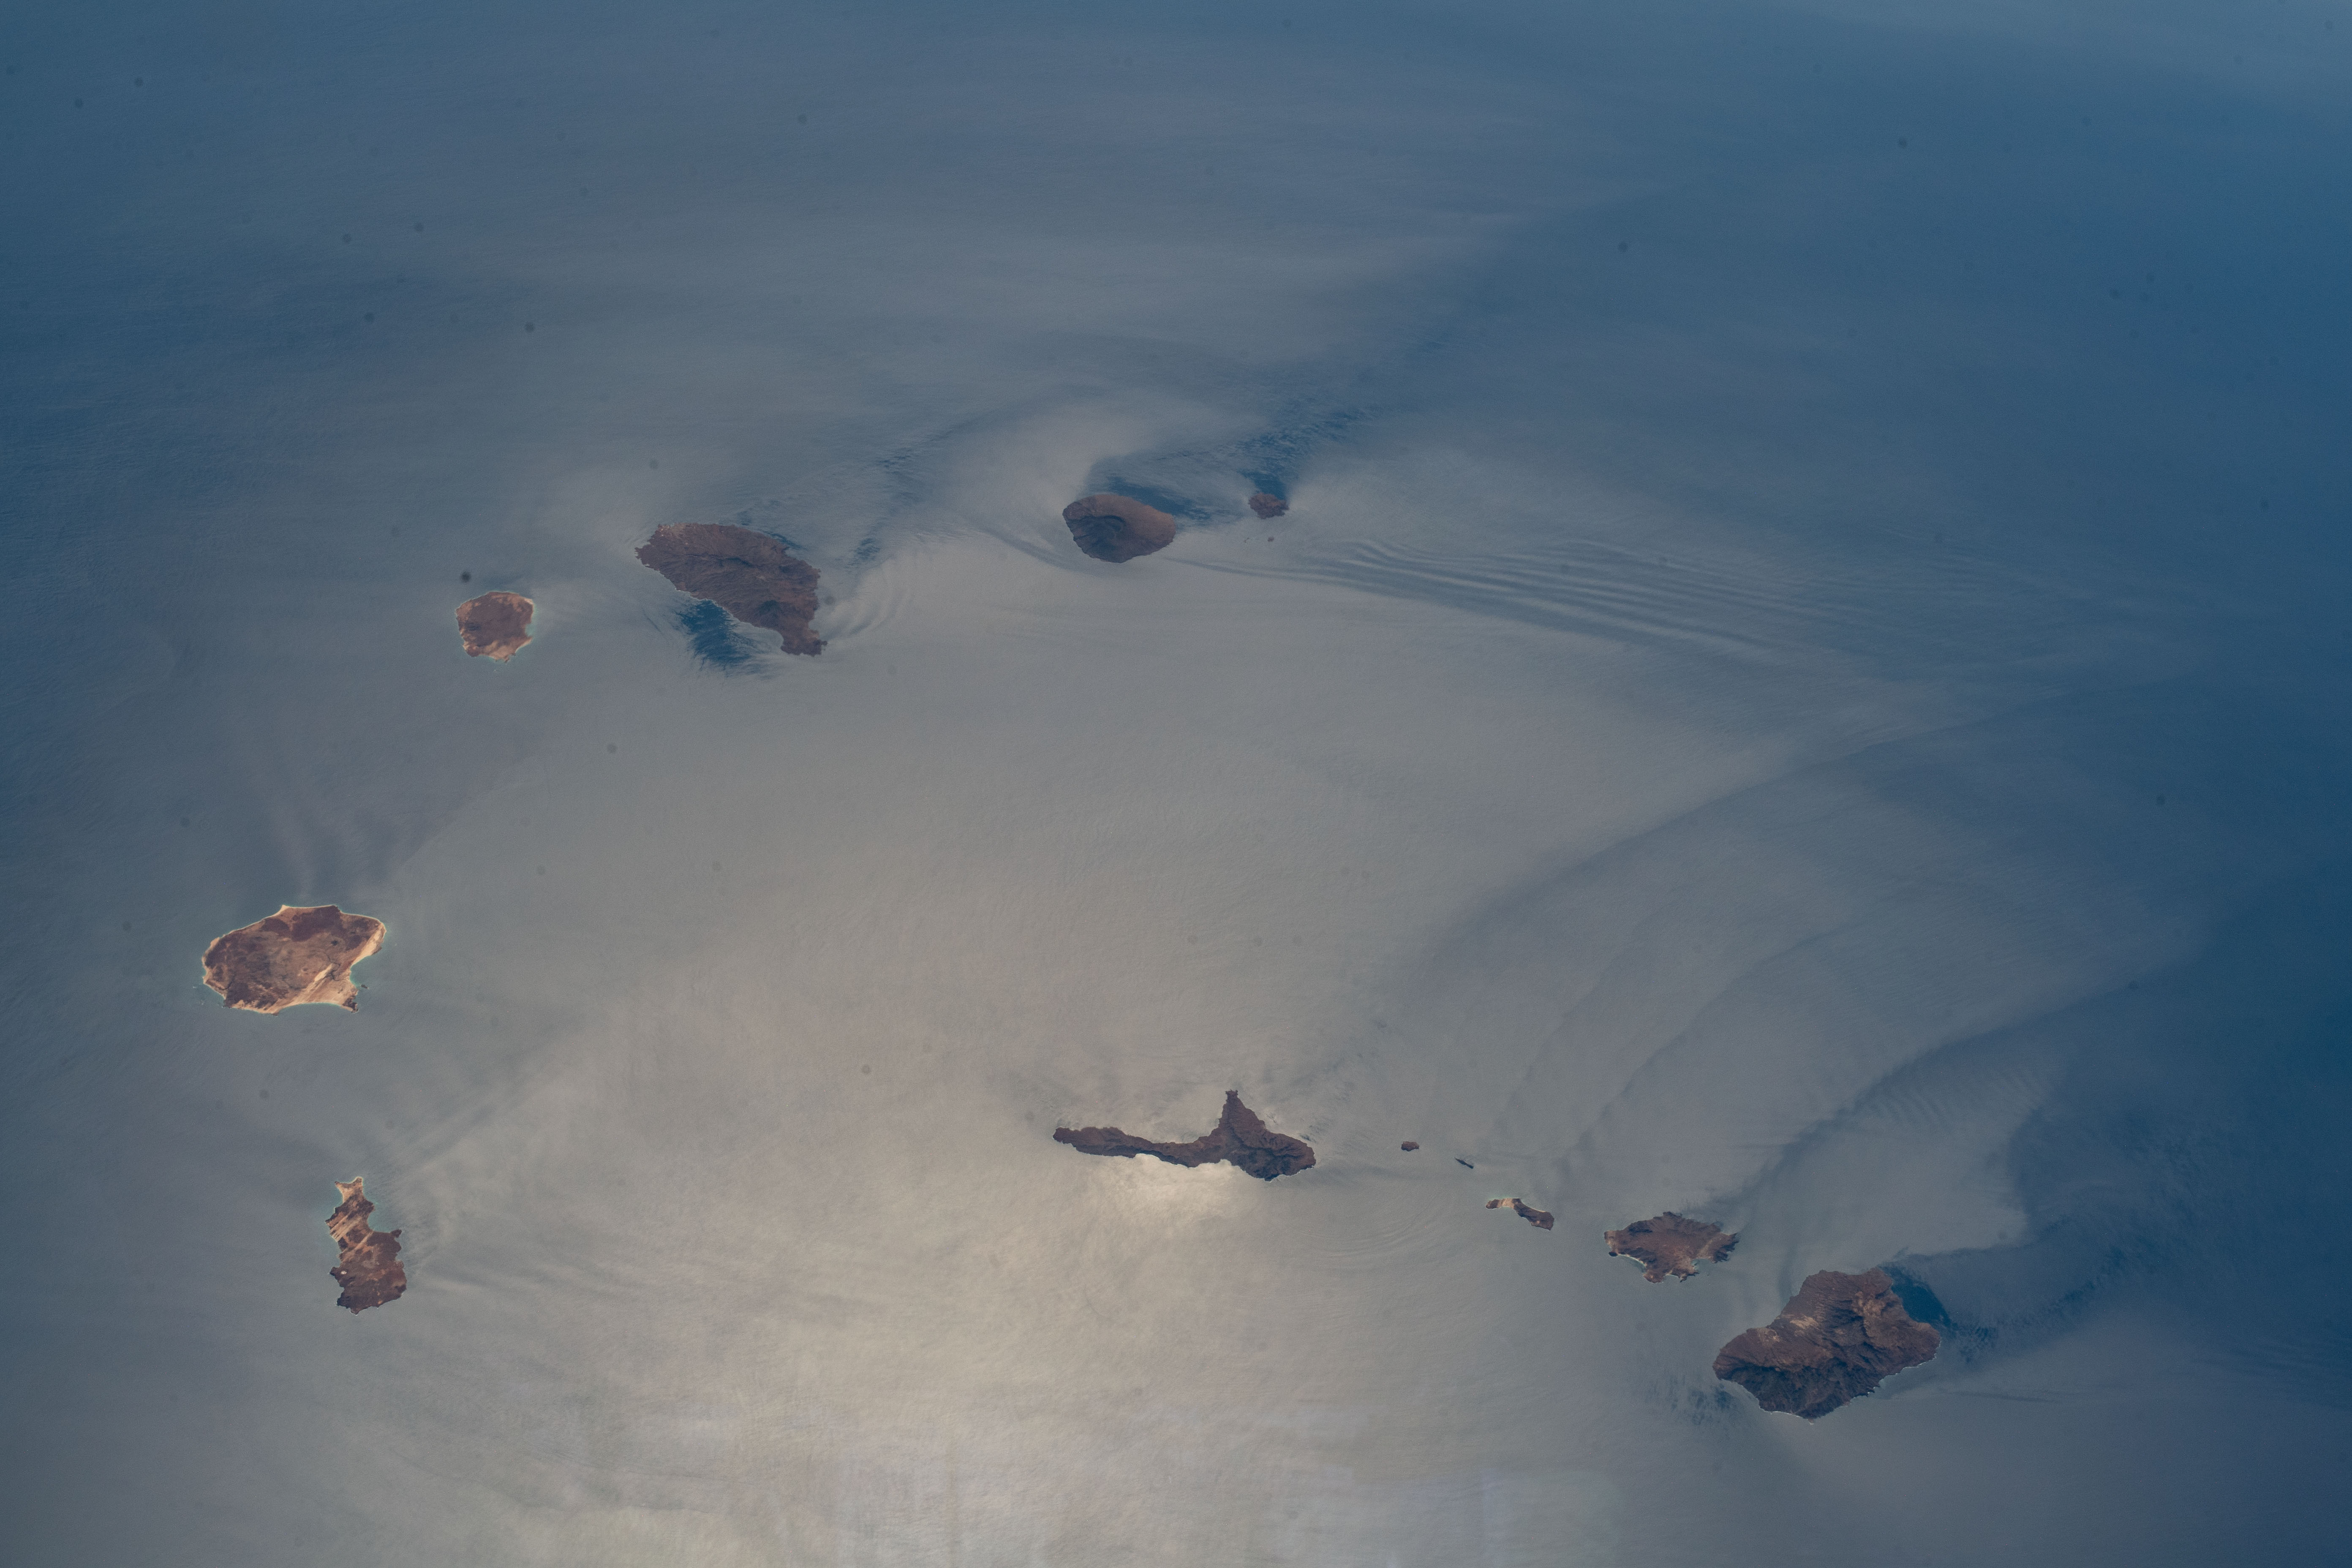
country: CAPE VERDE ISLANDS
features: CAPE VERDE, ATLANTIC OCEAN
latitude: 15.5
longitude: -24.0
